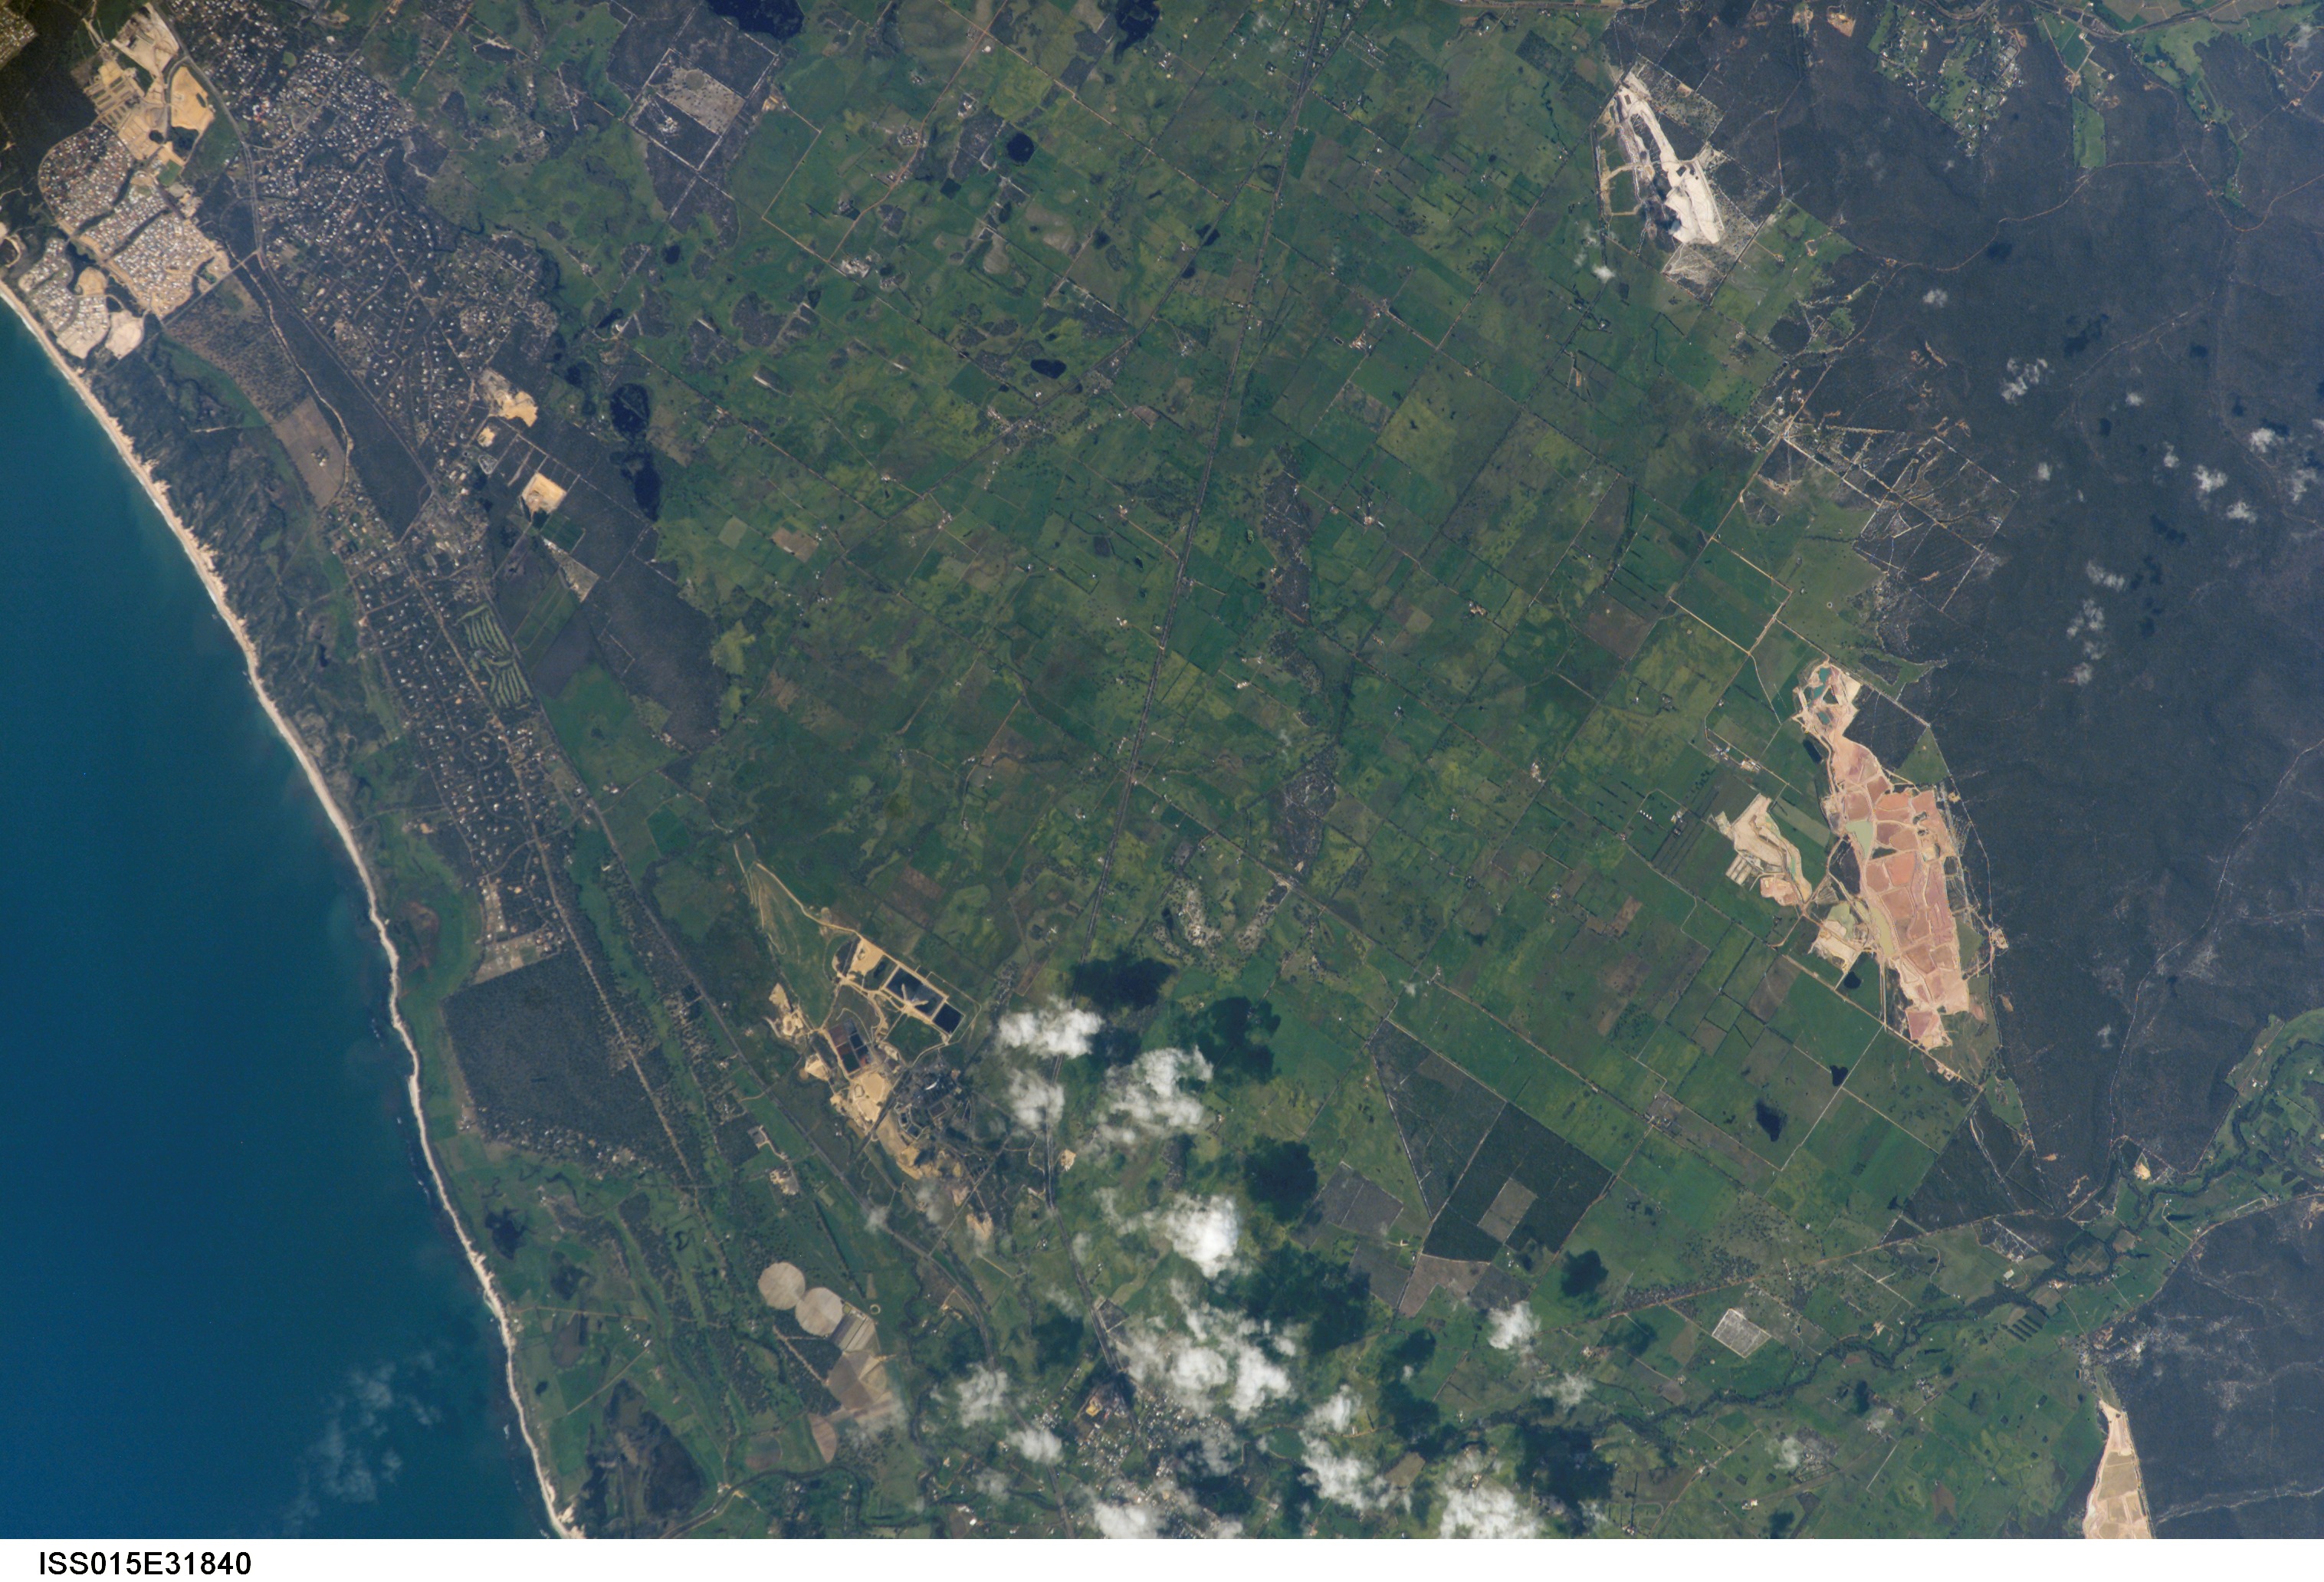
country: AUSTRALIA-WA
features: AGR., FOR., S. OF BUNBURY
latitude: -33.5
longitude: 115.7
